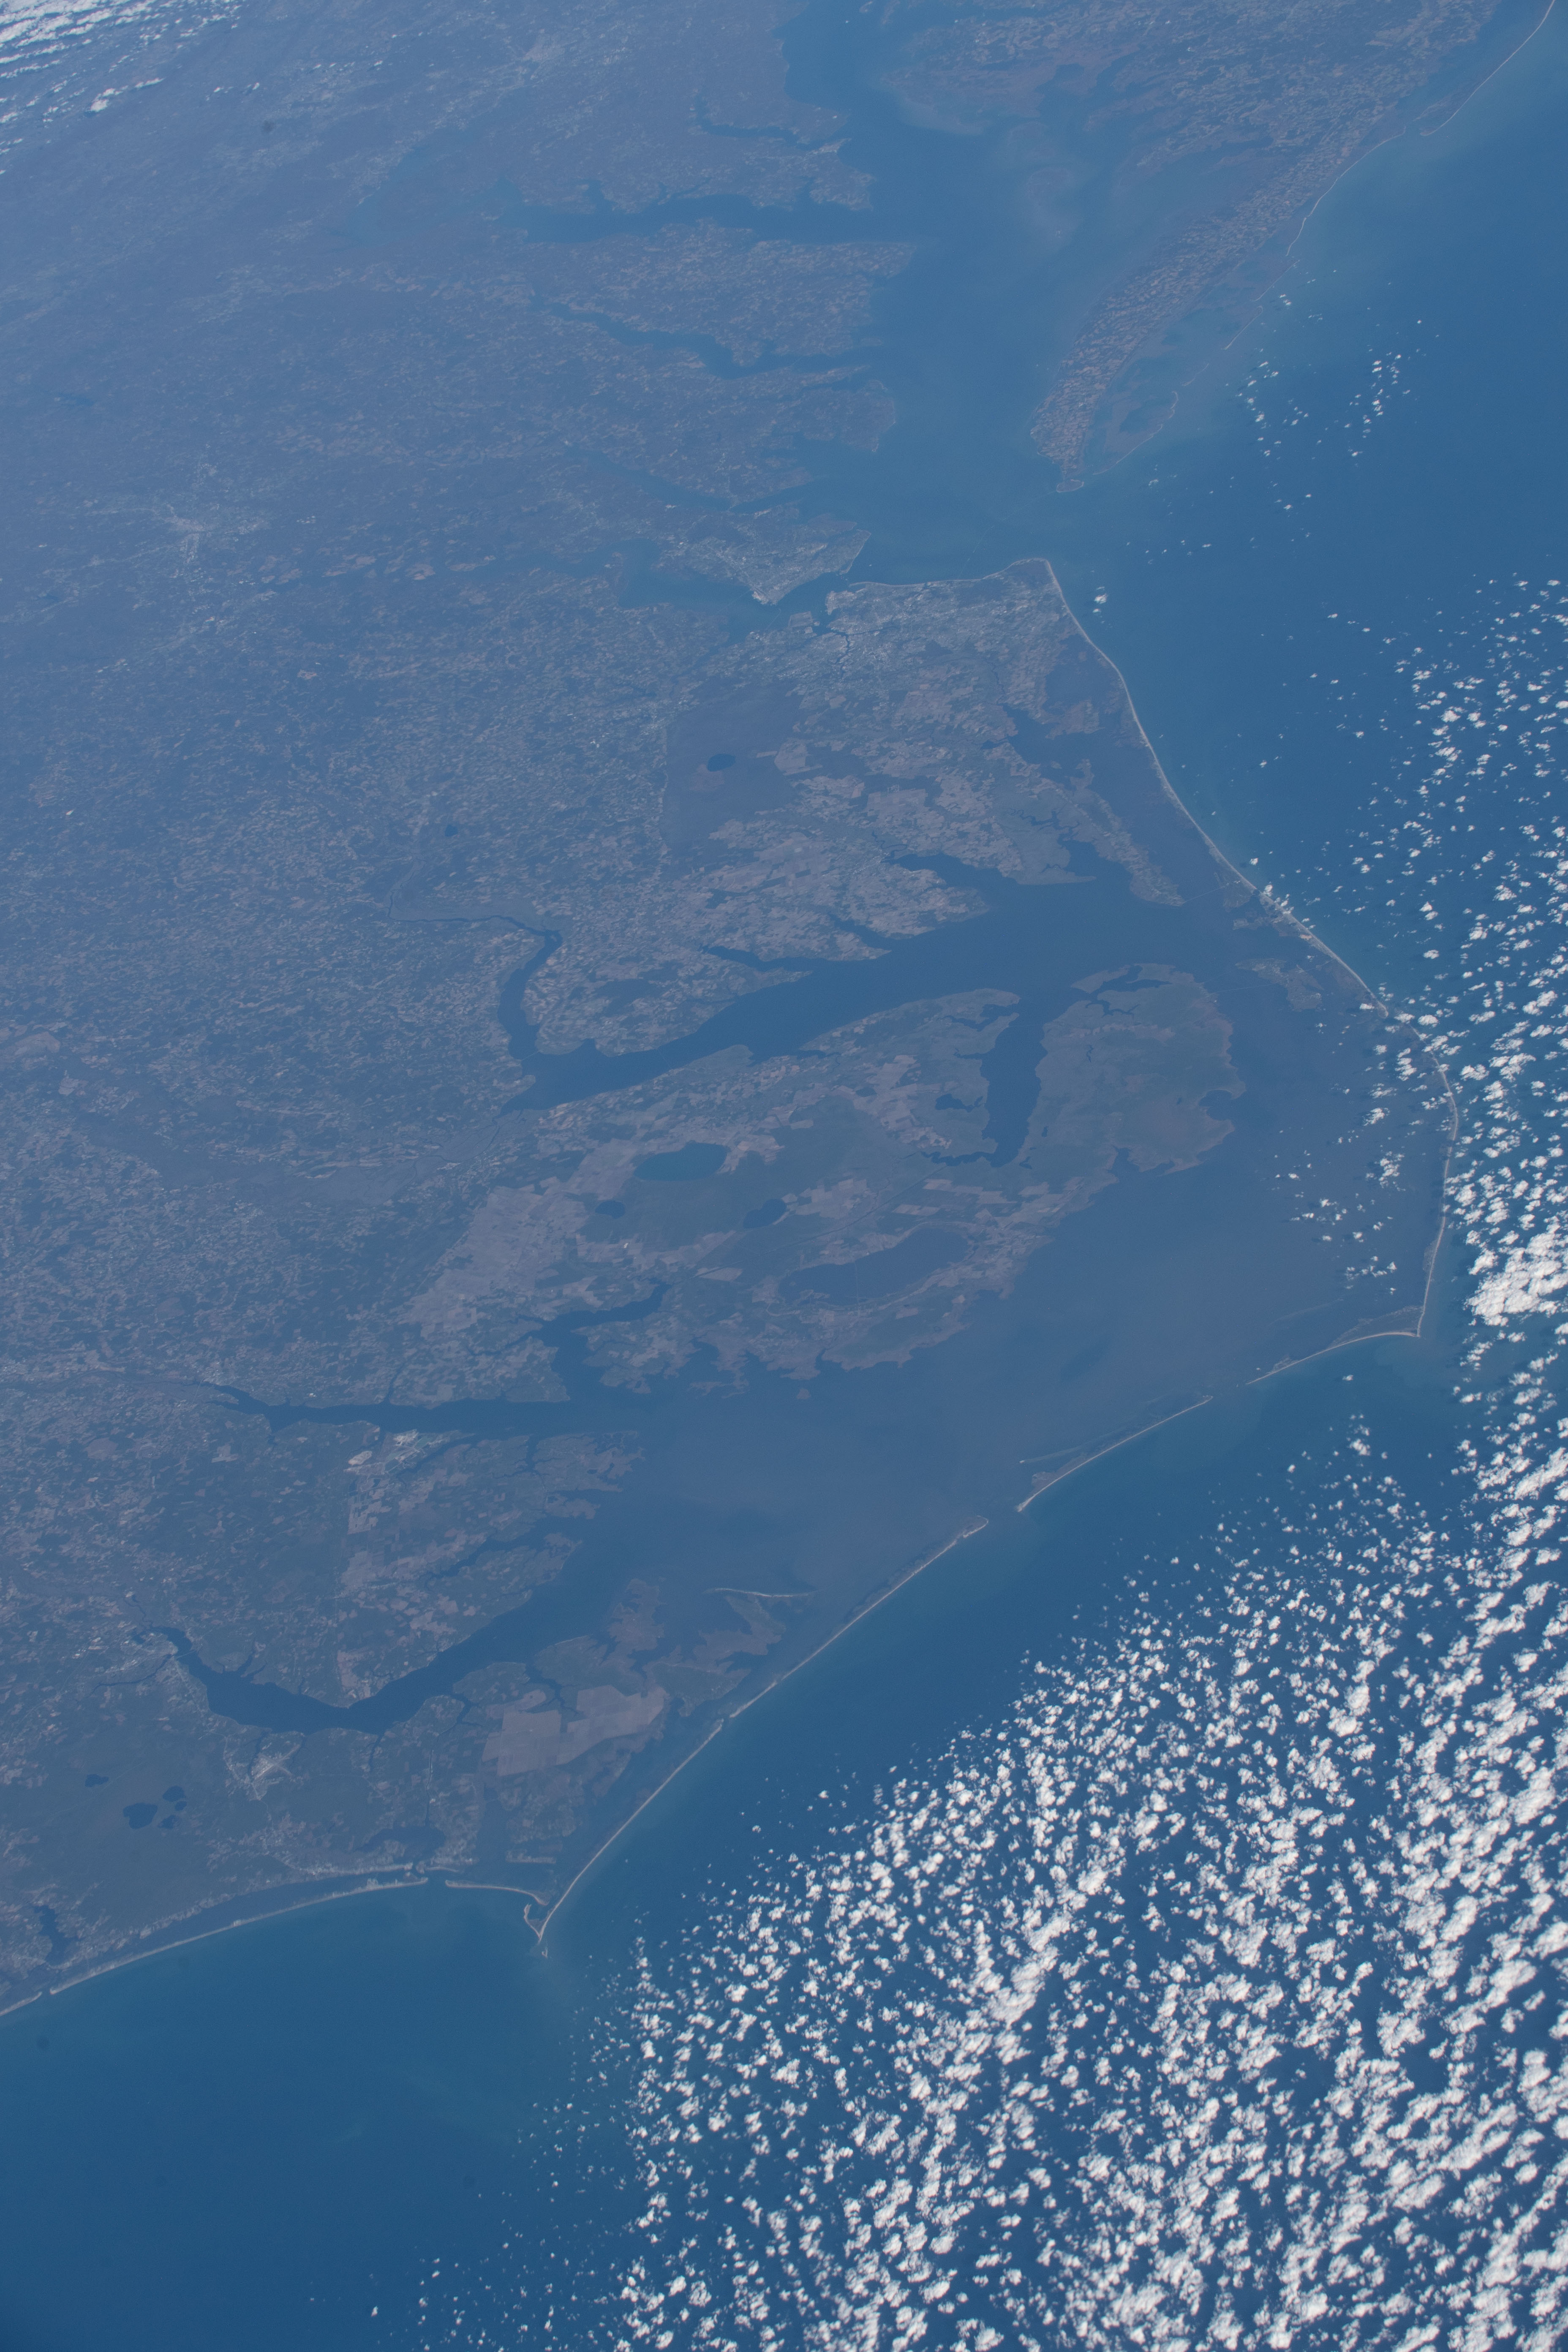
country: USA-NORTH CAROLINA
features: PAMLICO SOUND, CHESAPEAKE BAY
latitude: 35.8
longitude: -76.5
